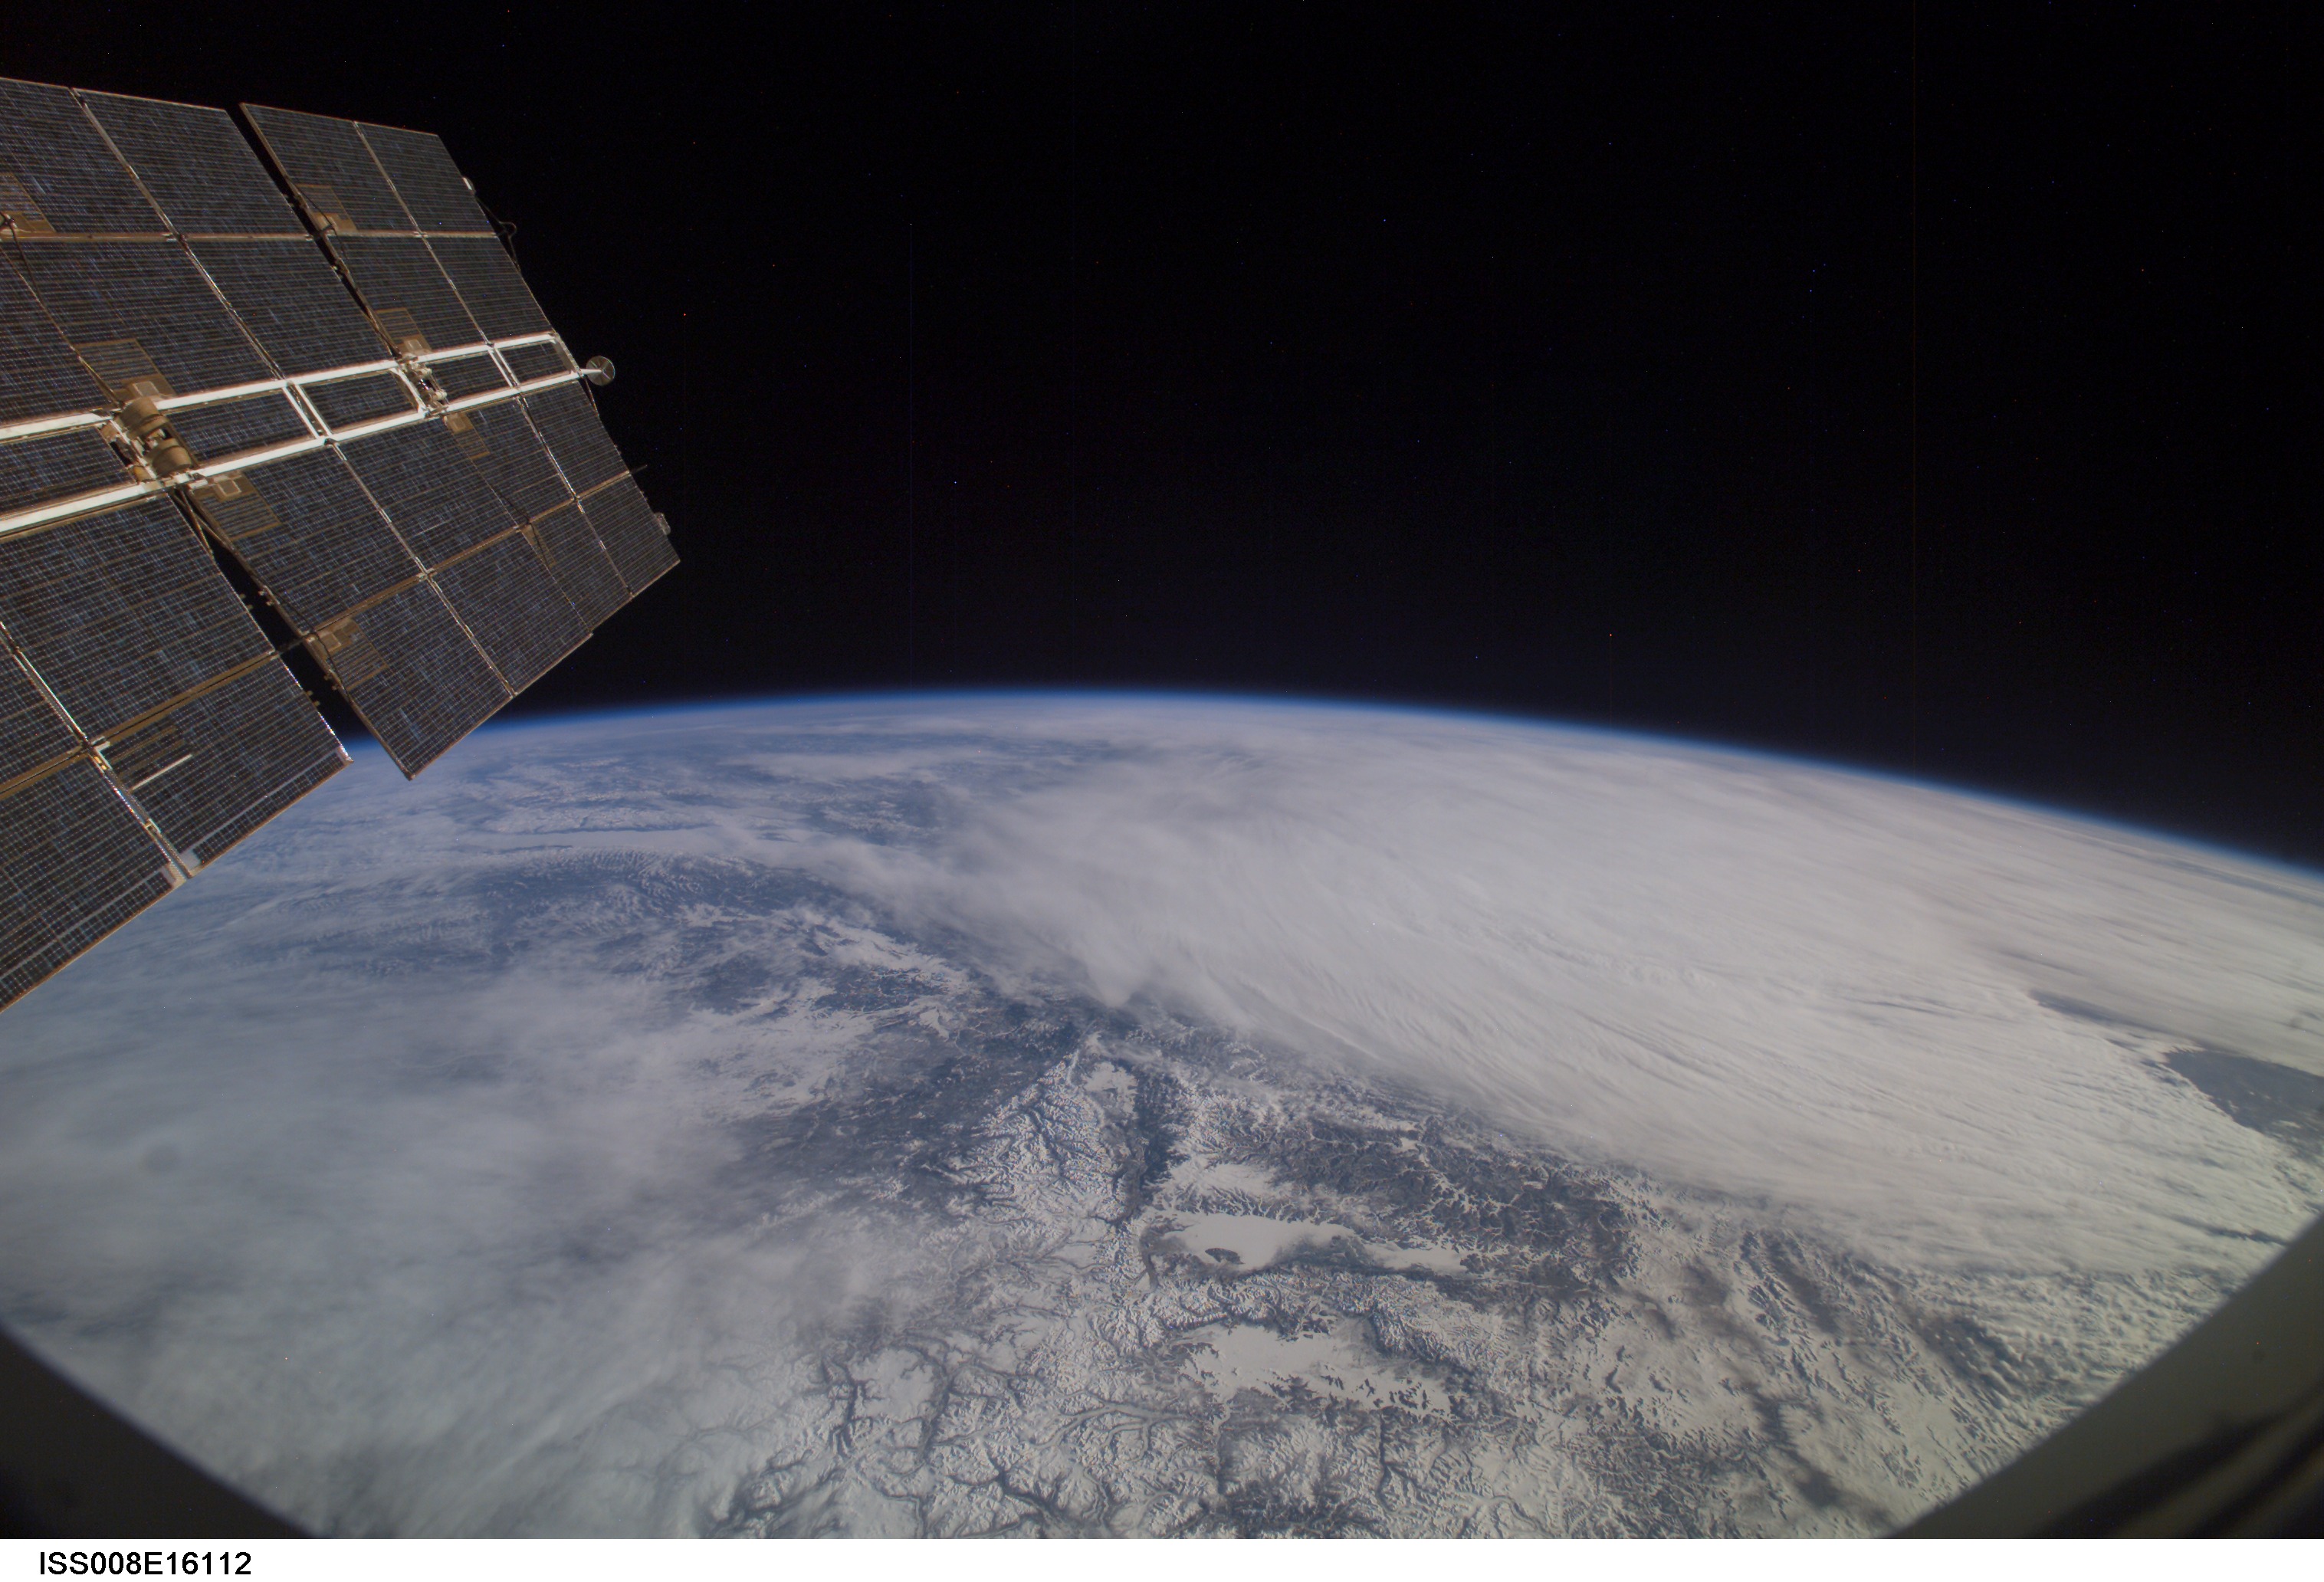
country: RUSSIAN FEDERATION
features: KHUVSGUL L., ATMOSPHERIC LIMB
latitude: 51.5
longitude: 101.5
